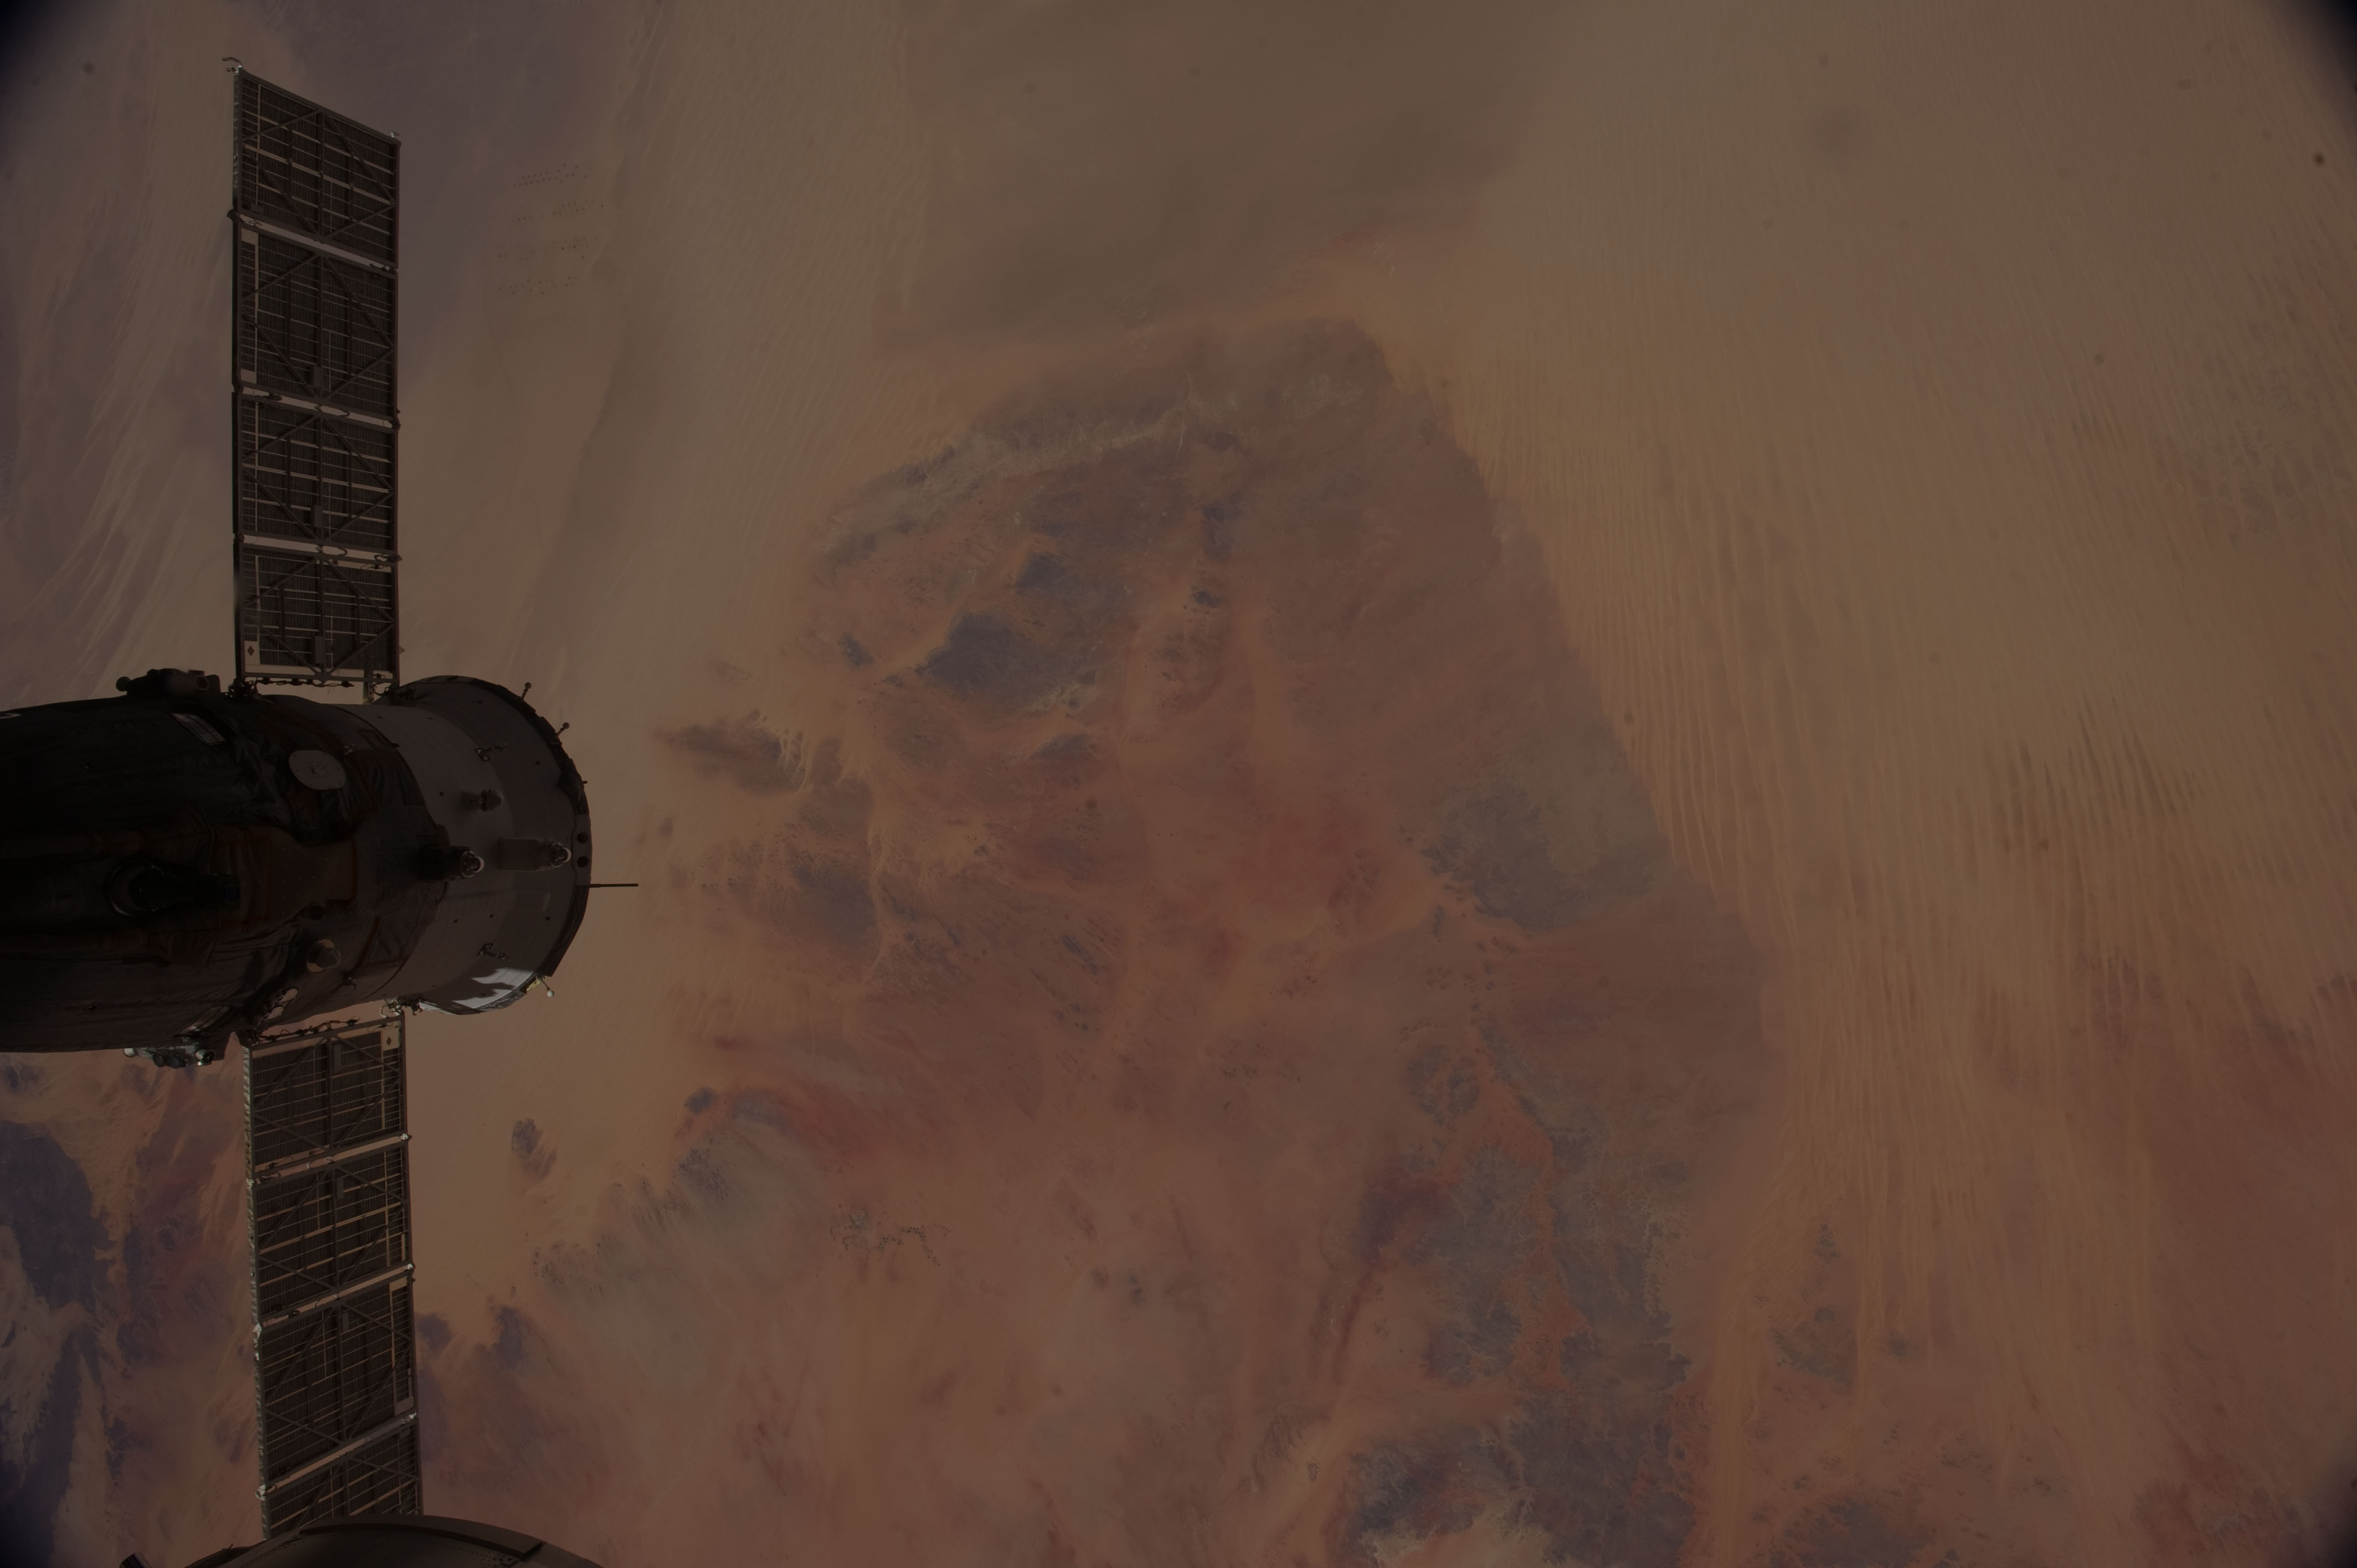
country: LIBYA
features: ISS, SAHARA DESERT, DUNES
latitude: 25.0
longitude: 24.5
